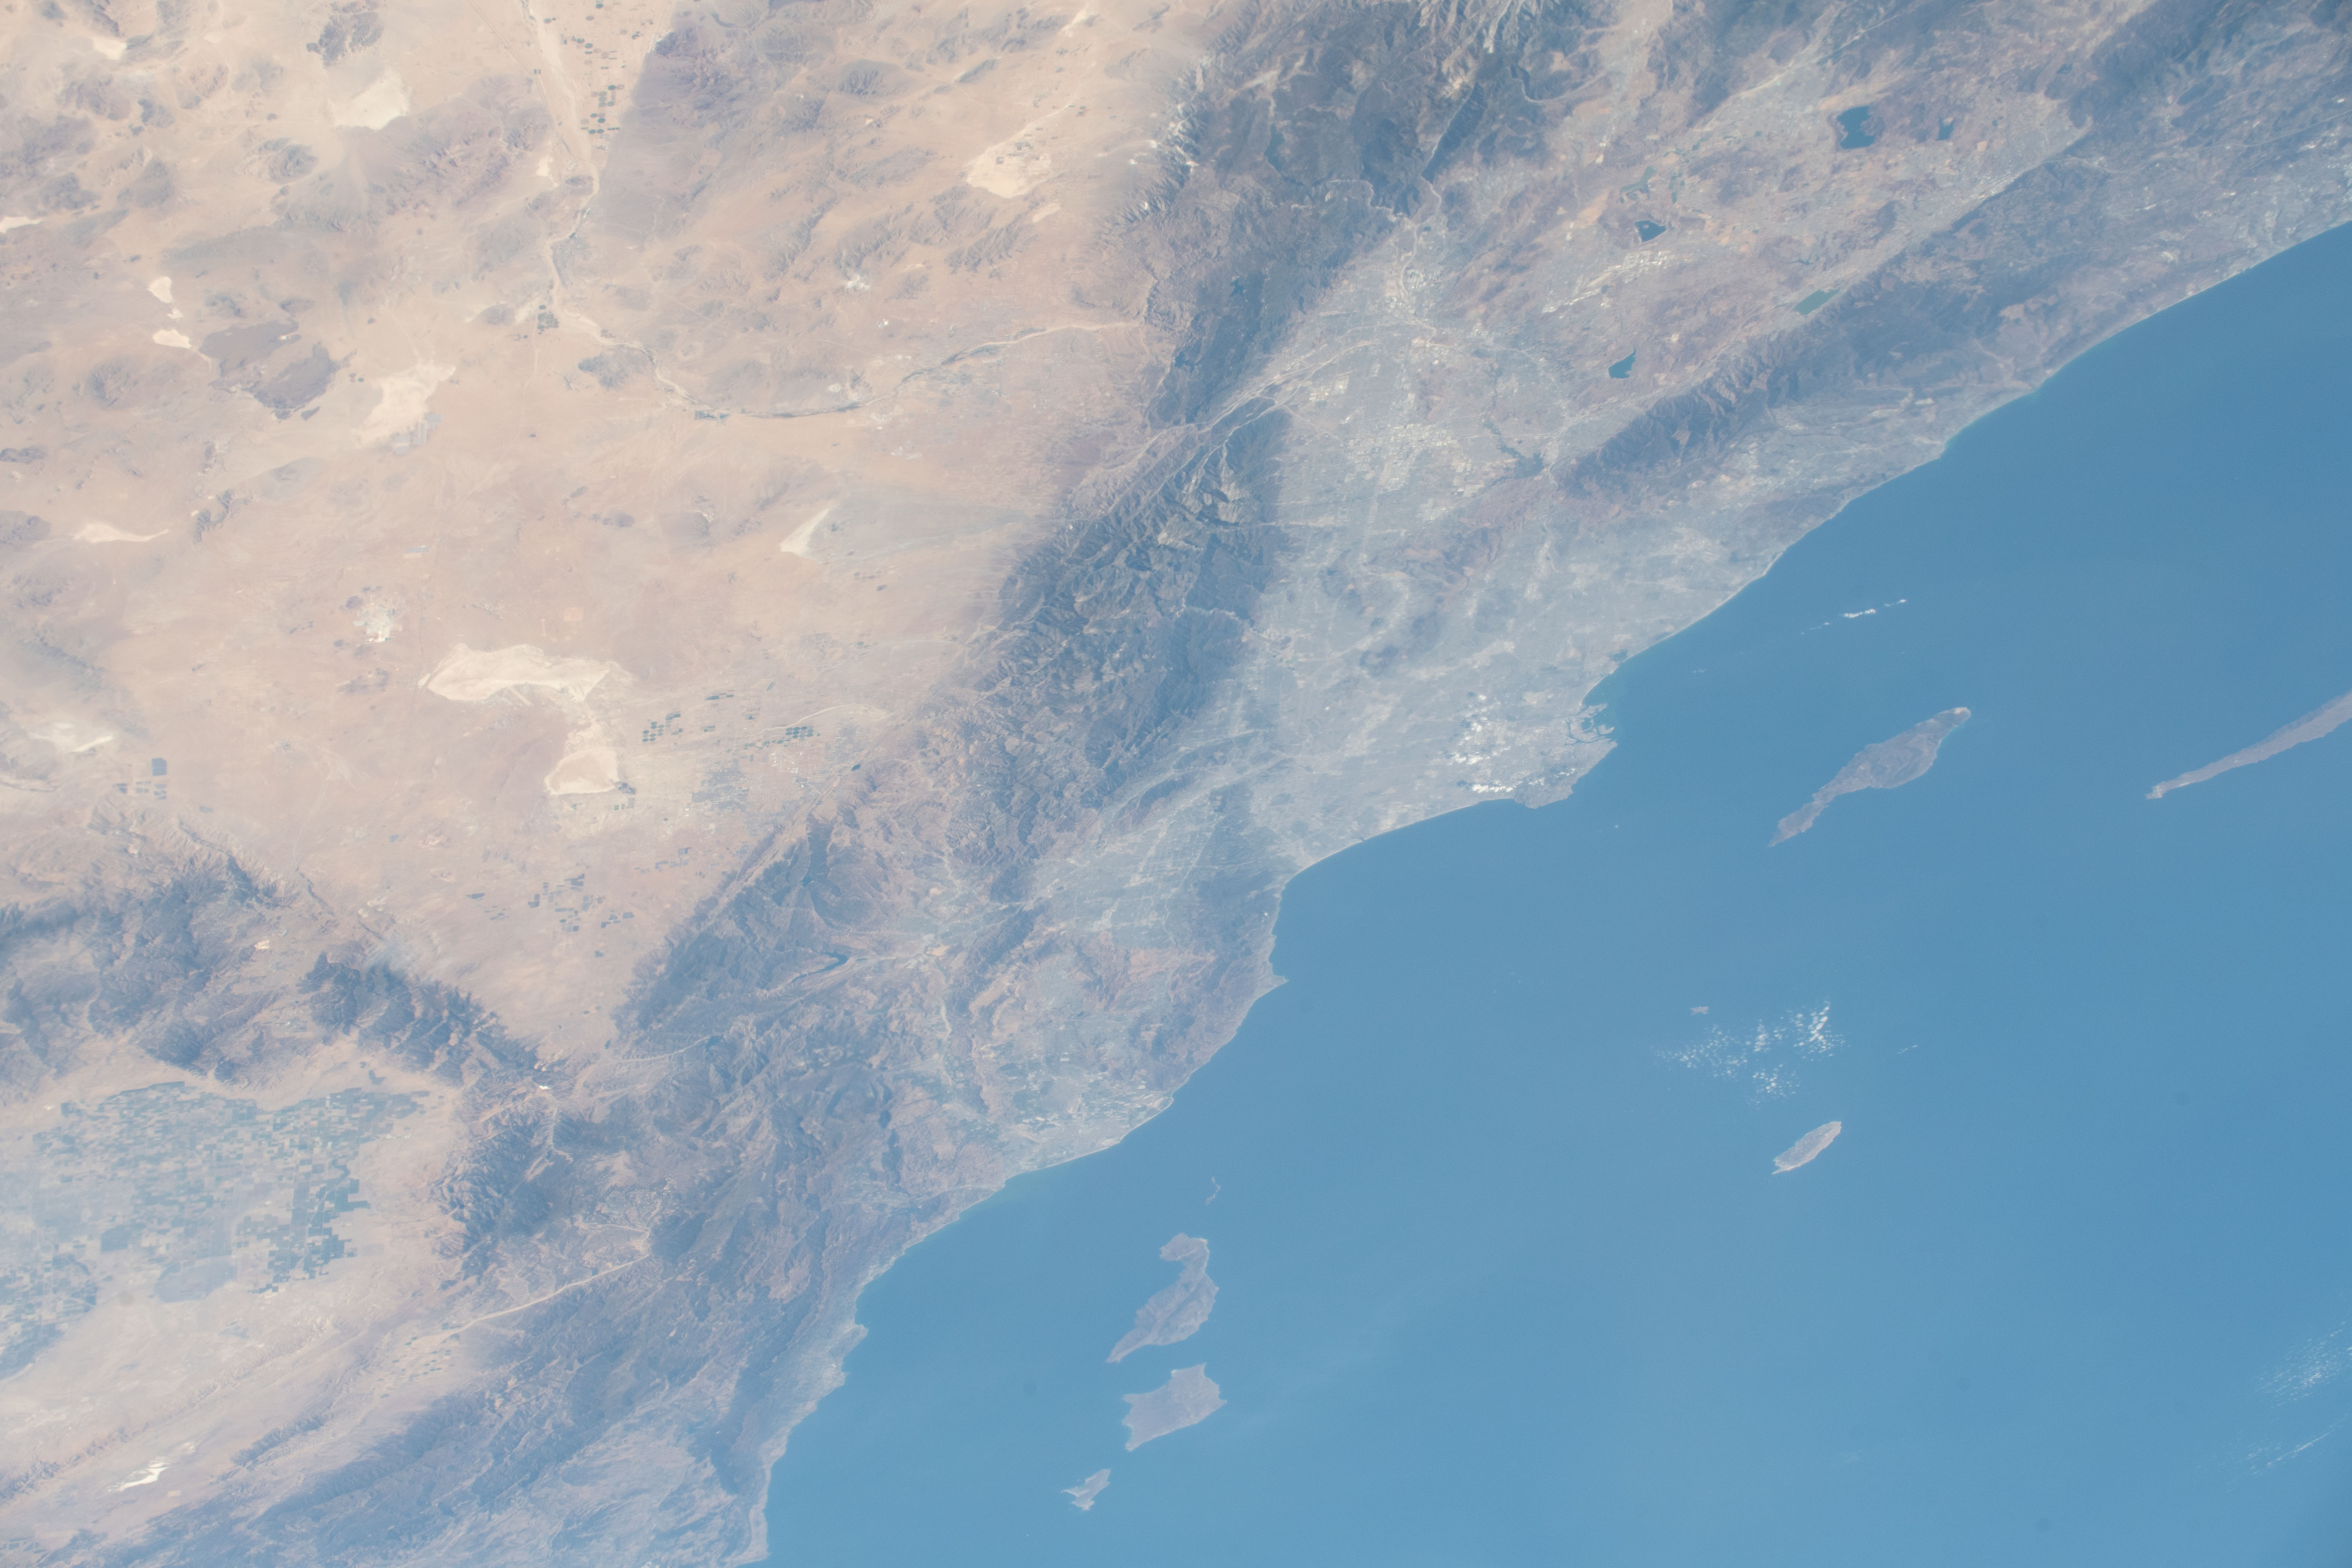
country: USA-CALIFORNIA
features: DUME CANYON, SANTA CRUZ ISLAND, SANTA ROSA ISLAND, LOS ANGELES, MOUNT SAN ANTONIO
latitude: 34.2
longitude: -118.3
